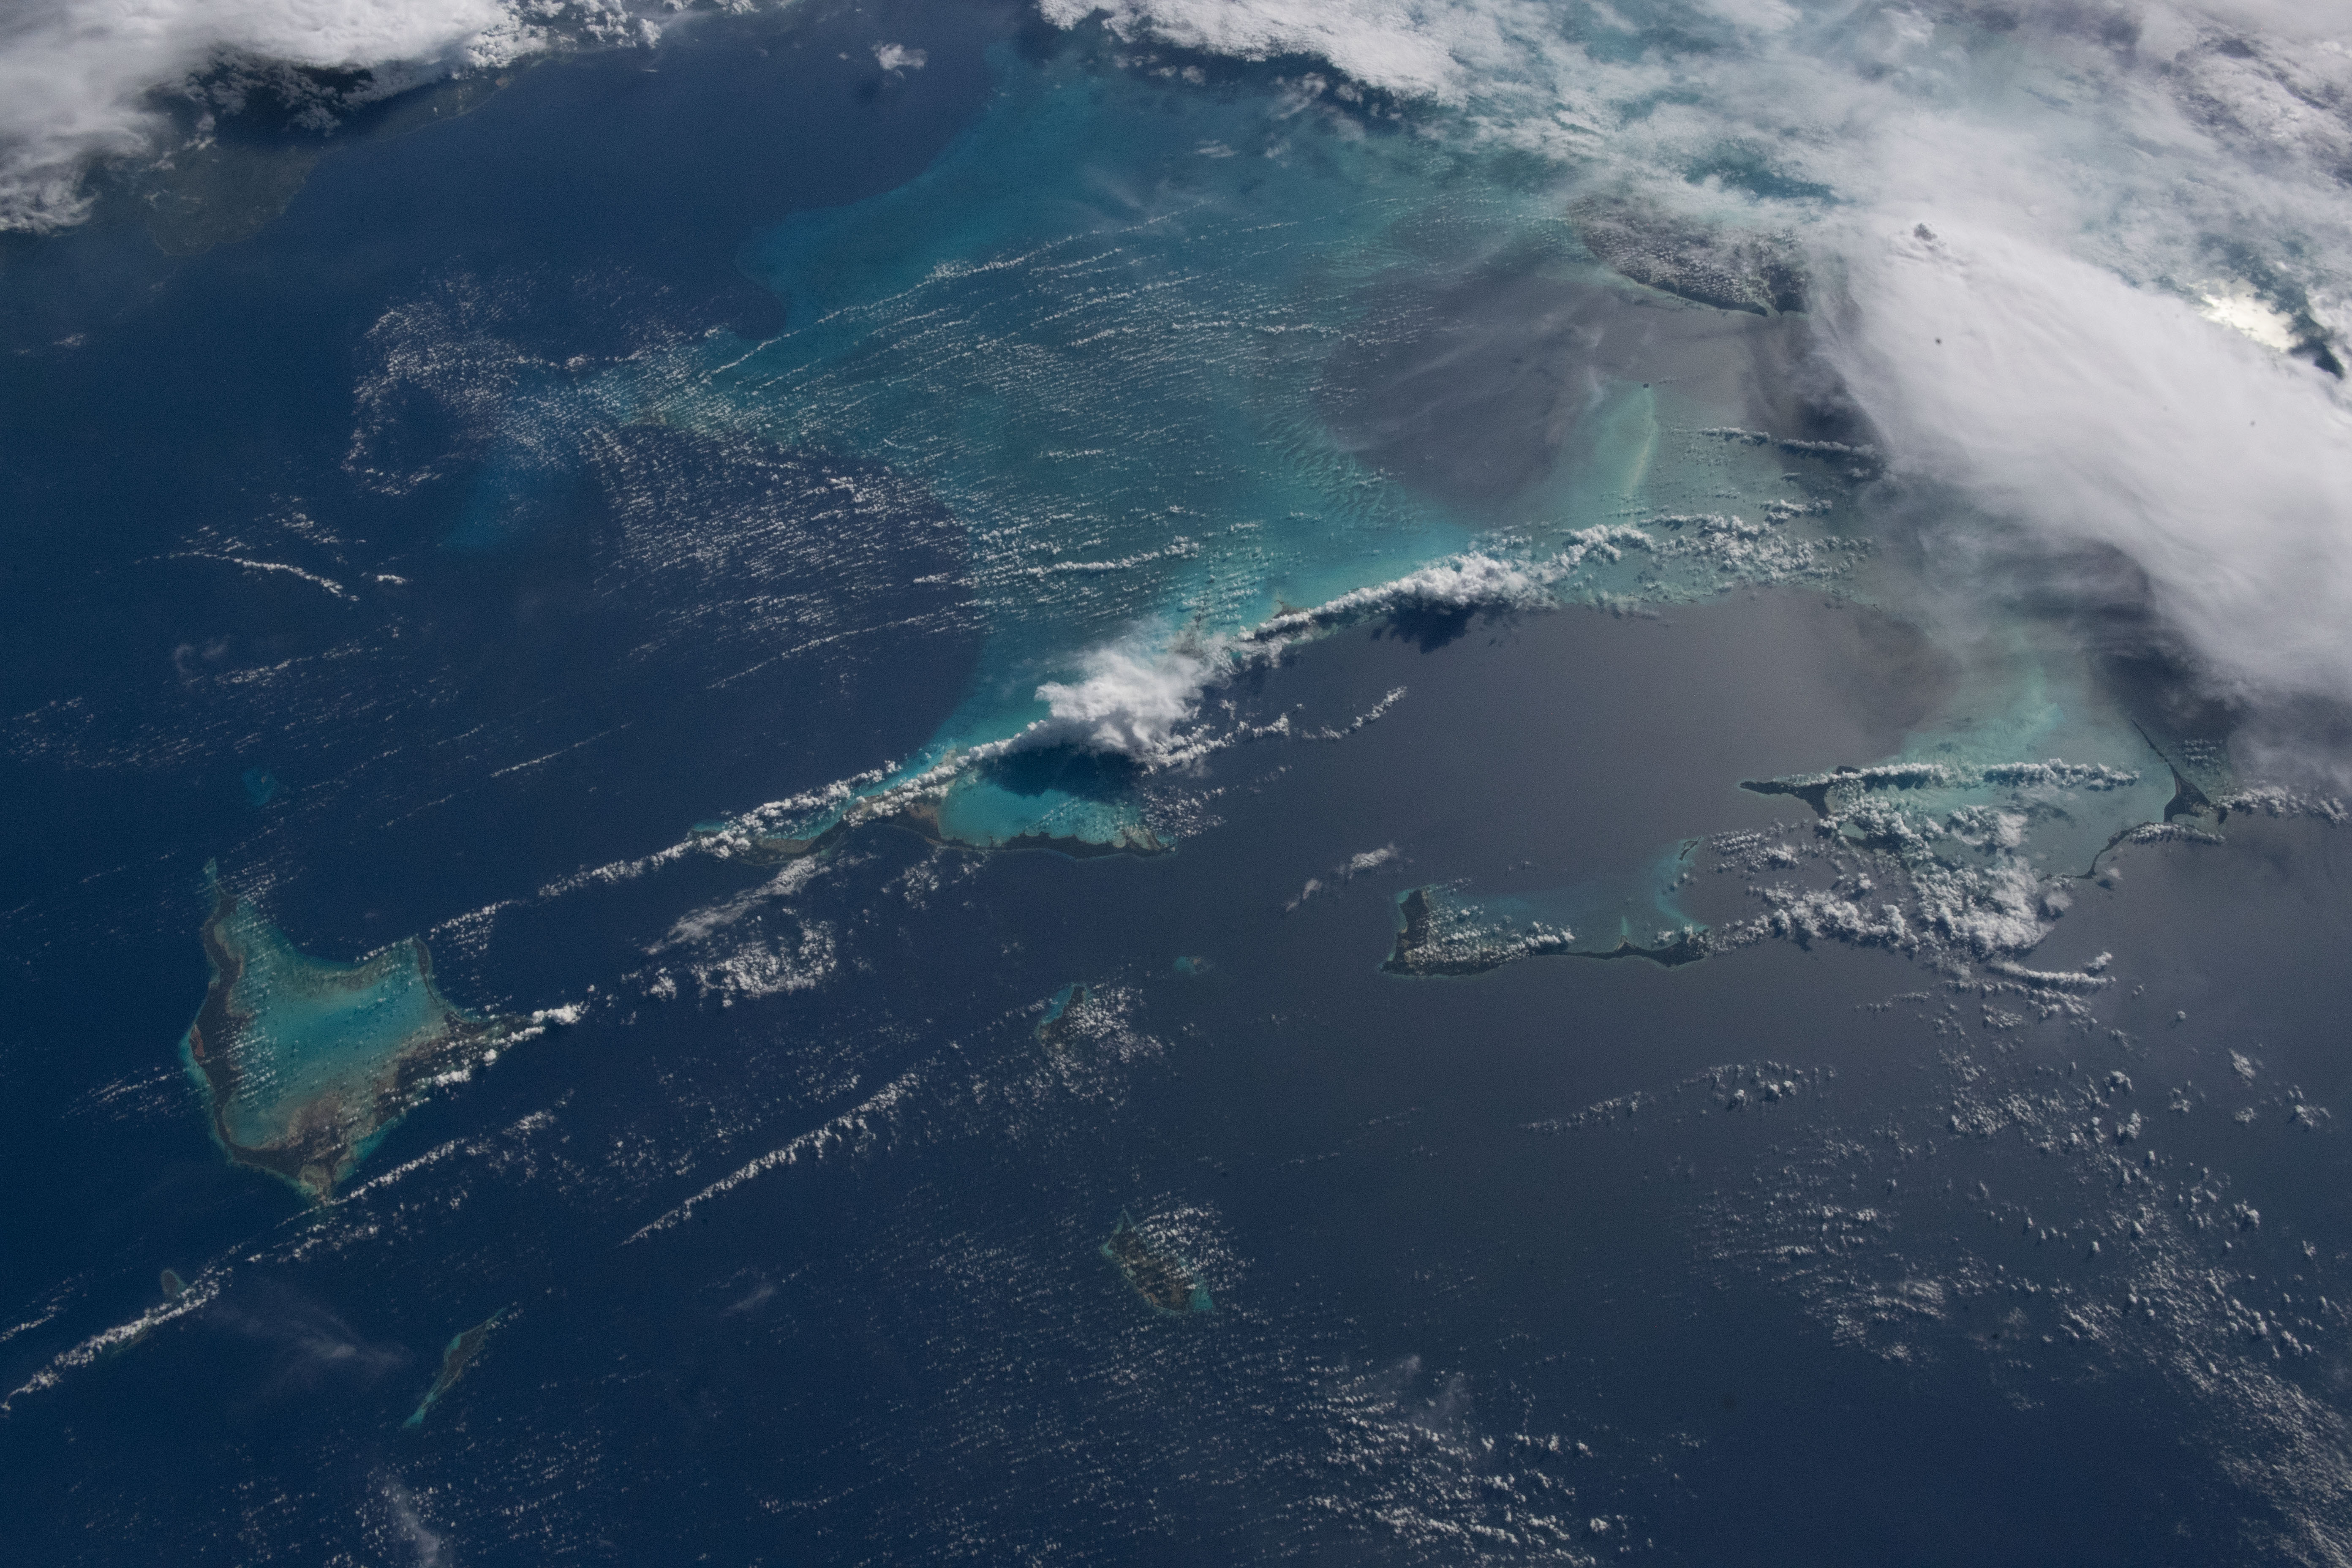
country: BAHAMAS
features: LONG ISLAND, CAT ISLAND, COCKBURN ISLAND, CROOKED ISLAND
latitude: 23.6
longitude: -75.5
